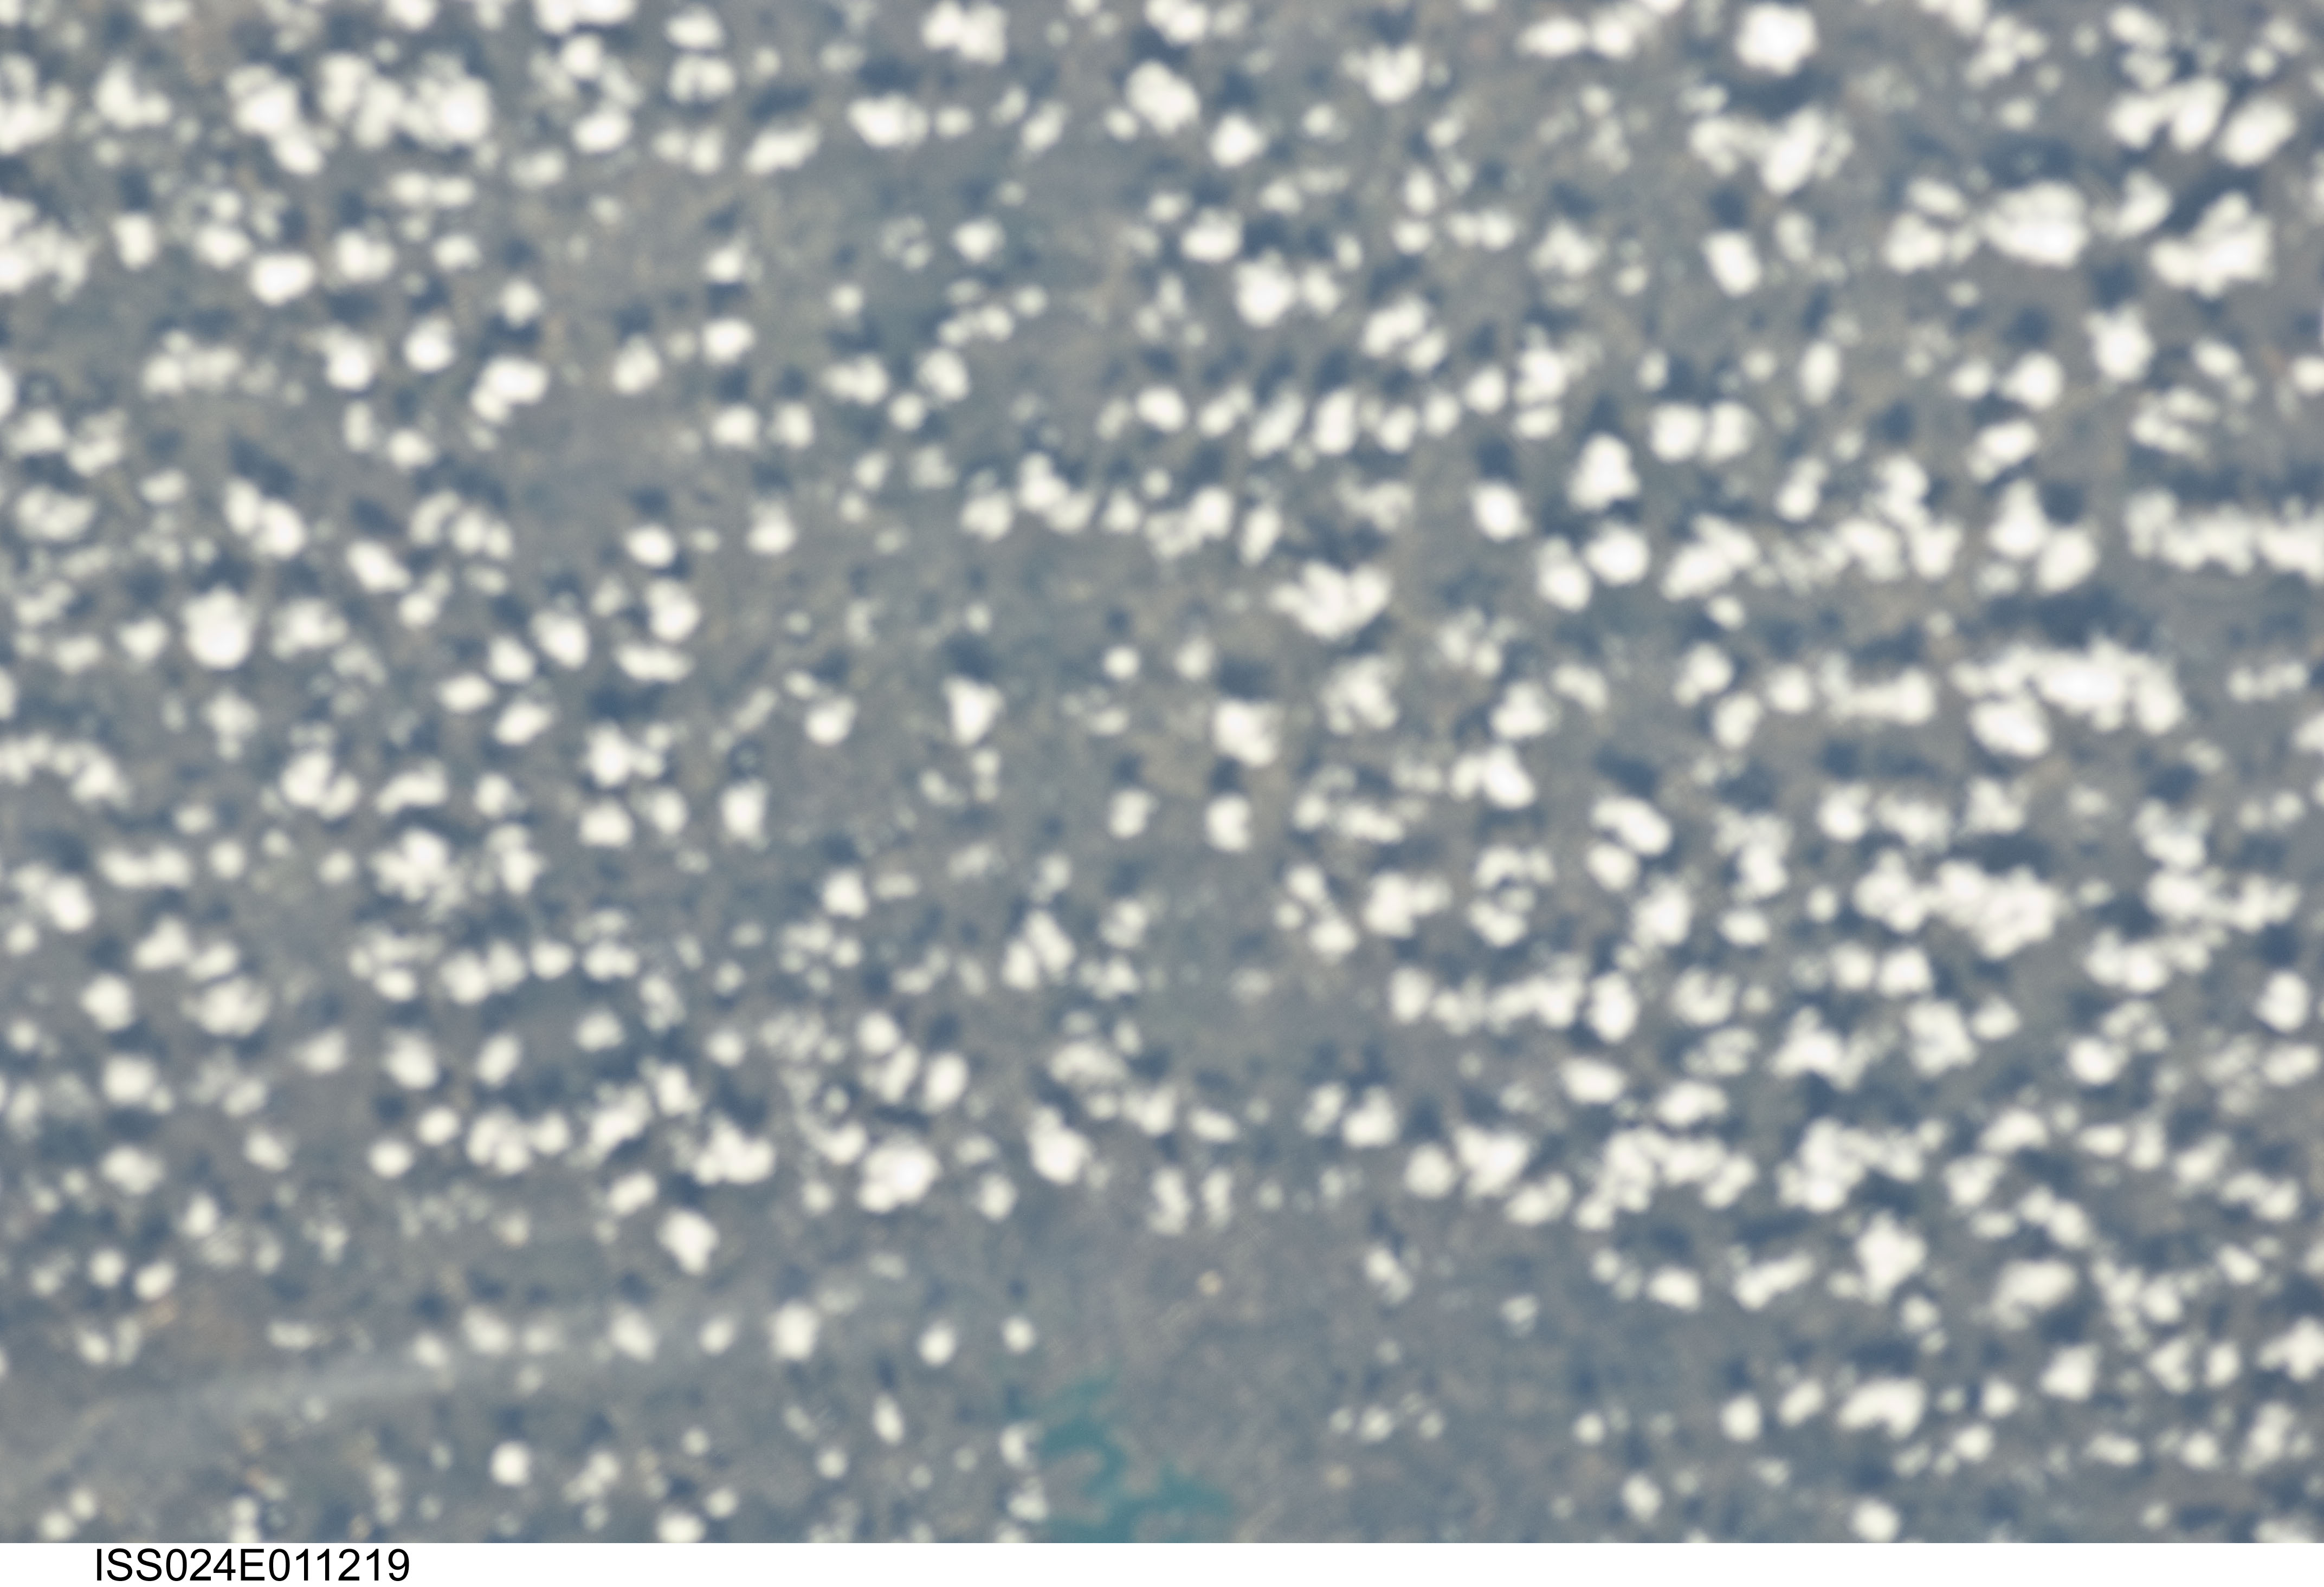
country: USA-TEXAS
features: SOFT, CANYON LAKE, AREA NW. OF CANYON LAKE
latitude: 30.0
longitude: -98.5
